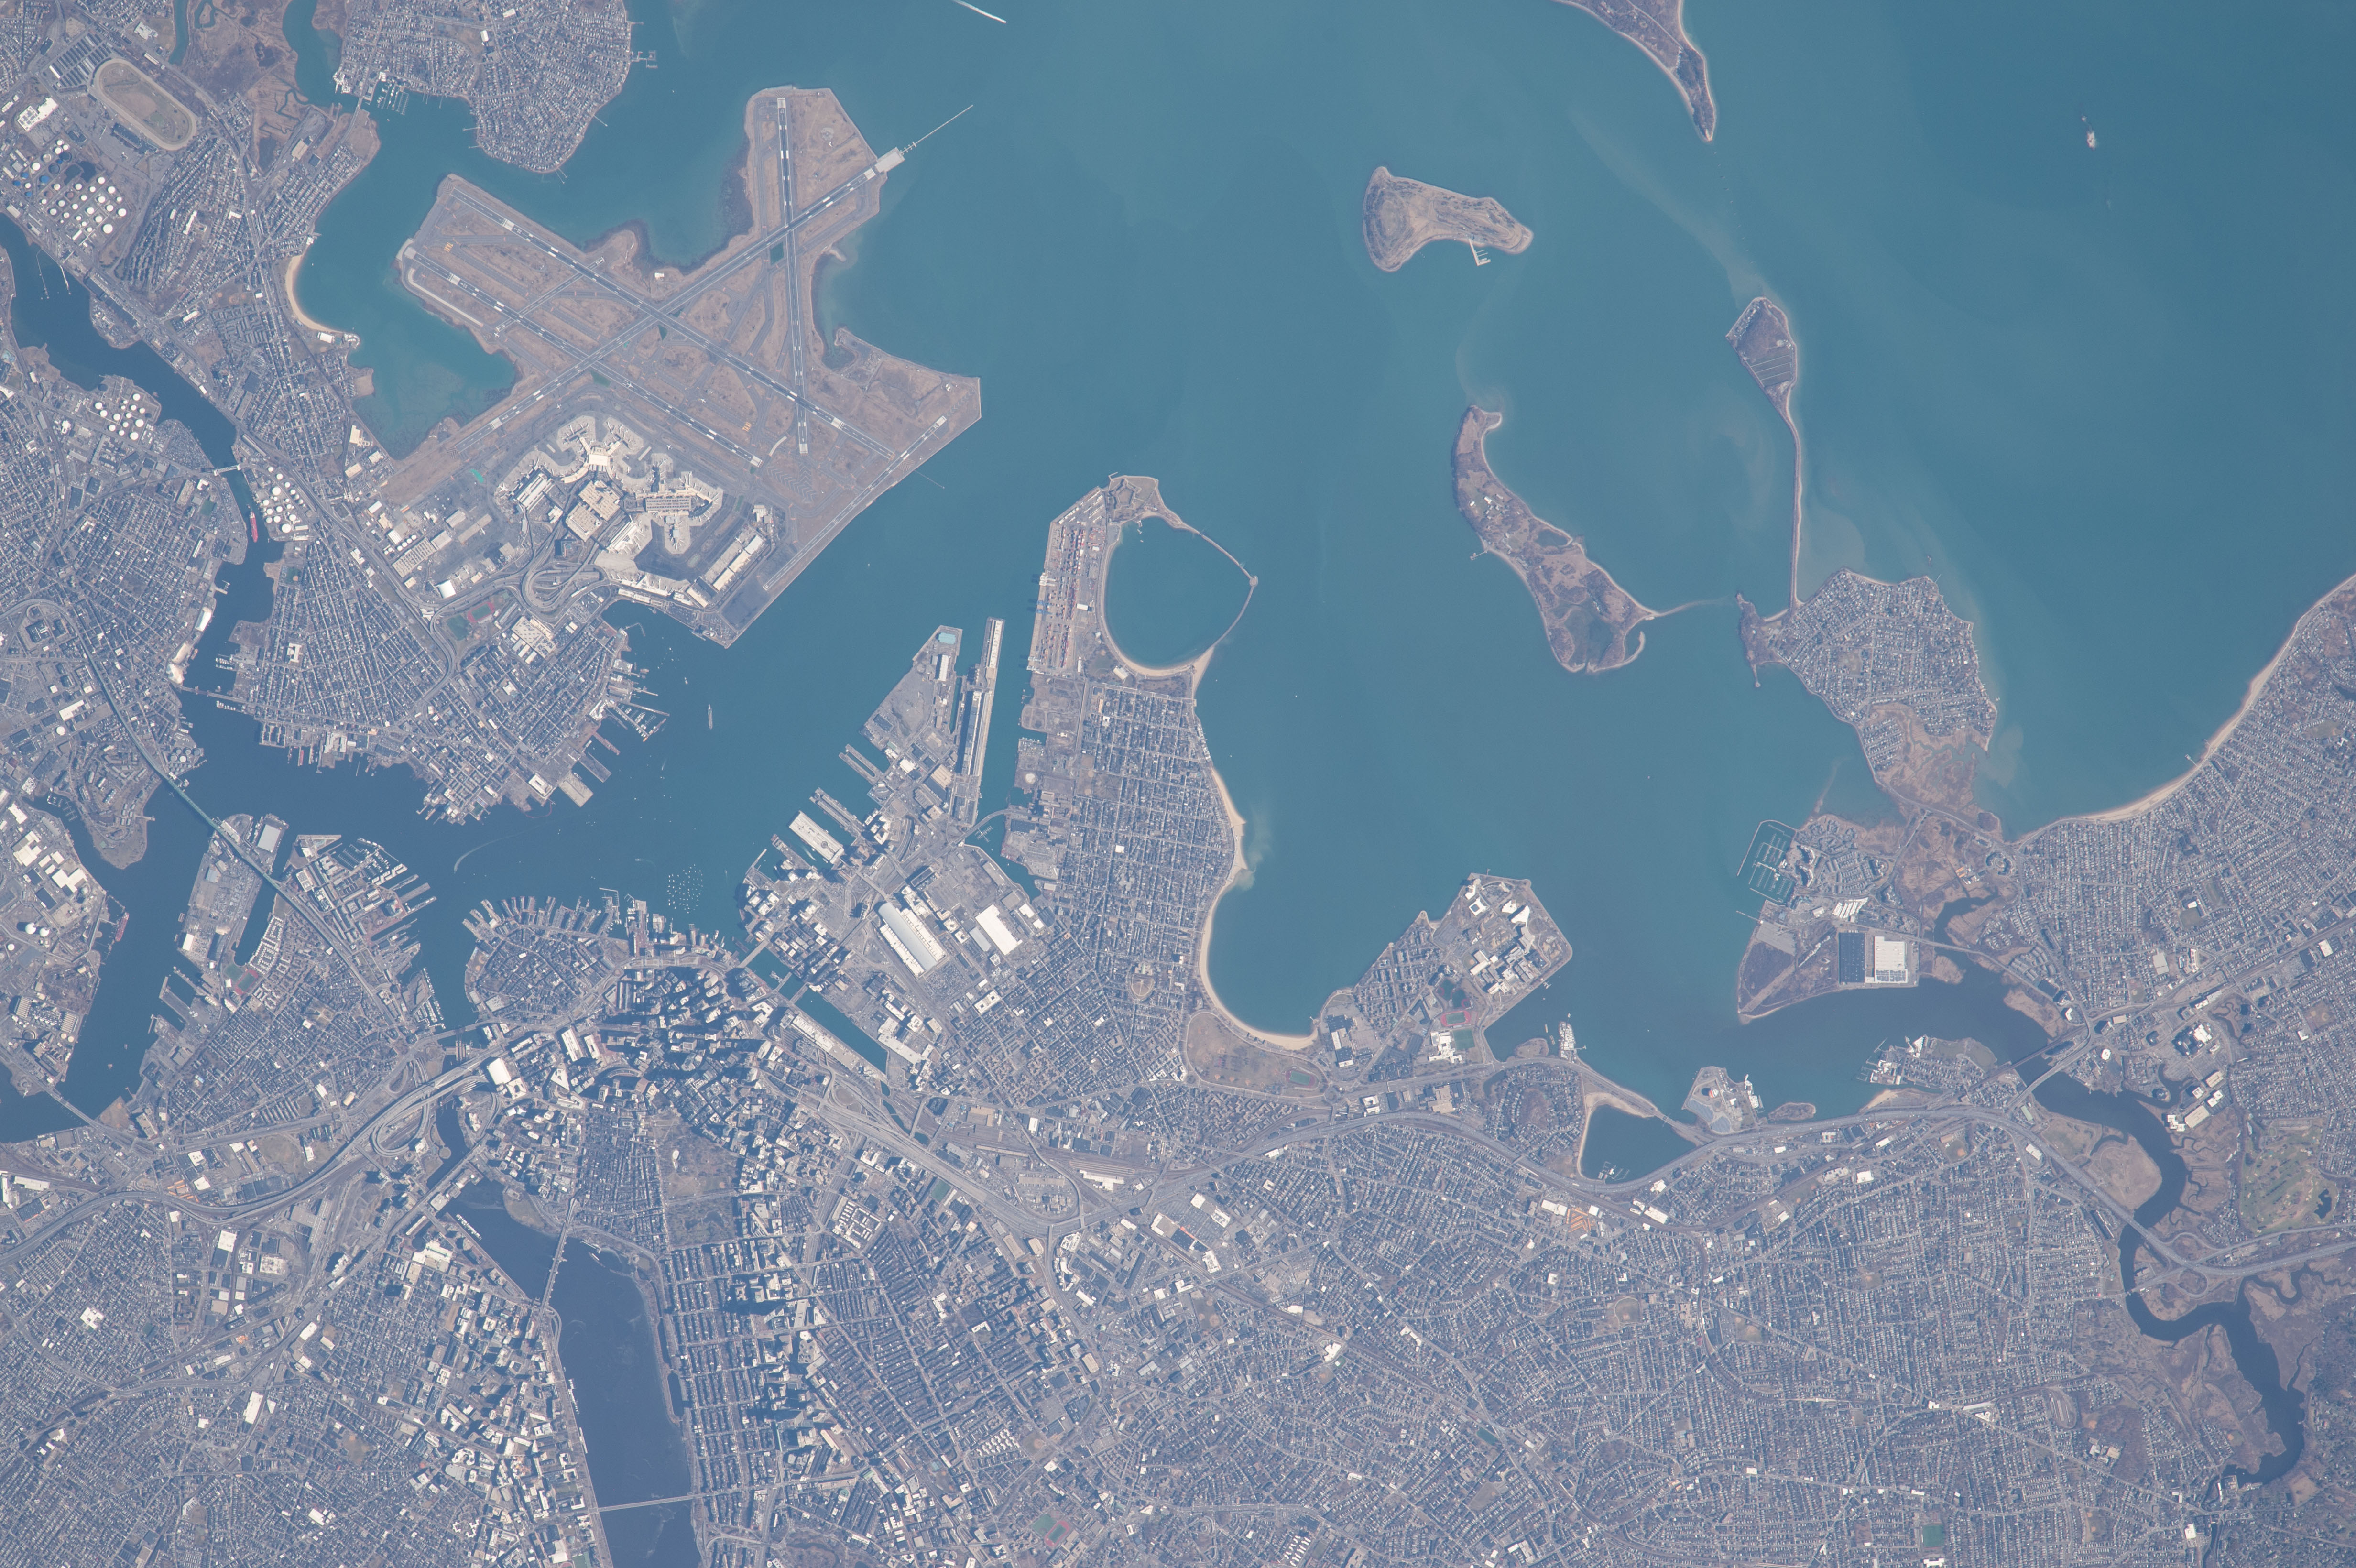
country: USA-MASSACHUSETTS
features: BOSTON, CHARLES RIVER, BOSTON HARBOR, DOCHESTER B., URBAN AREAS, AIRPORT
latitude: 42.3
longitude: -71.0
